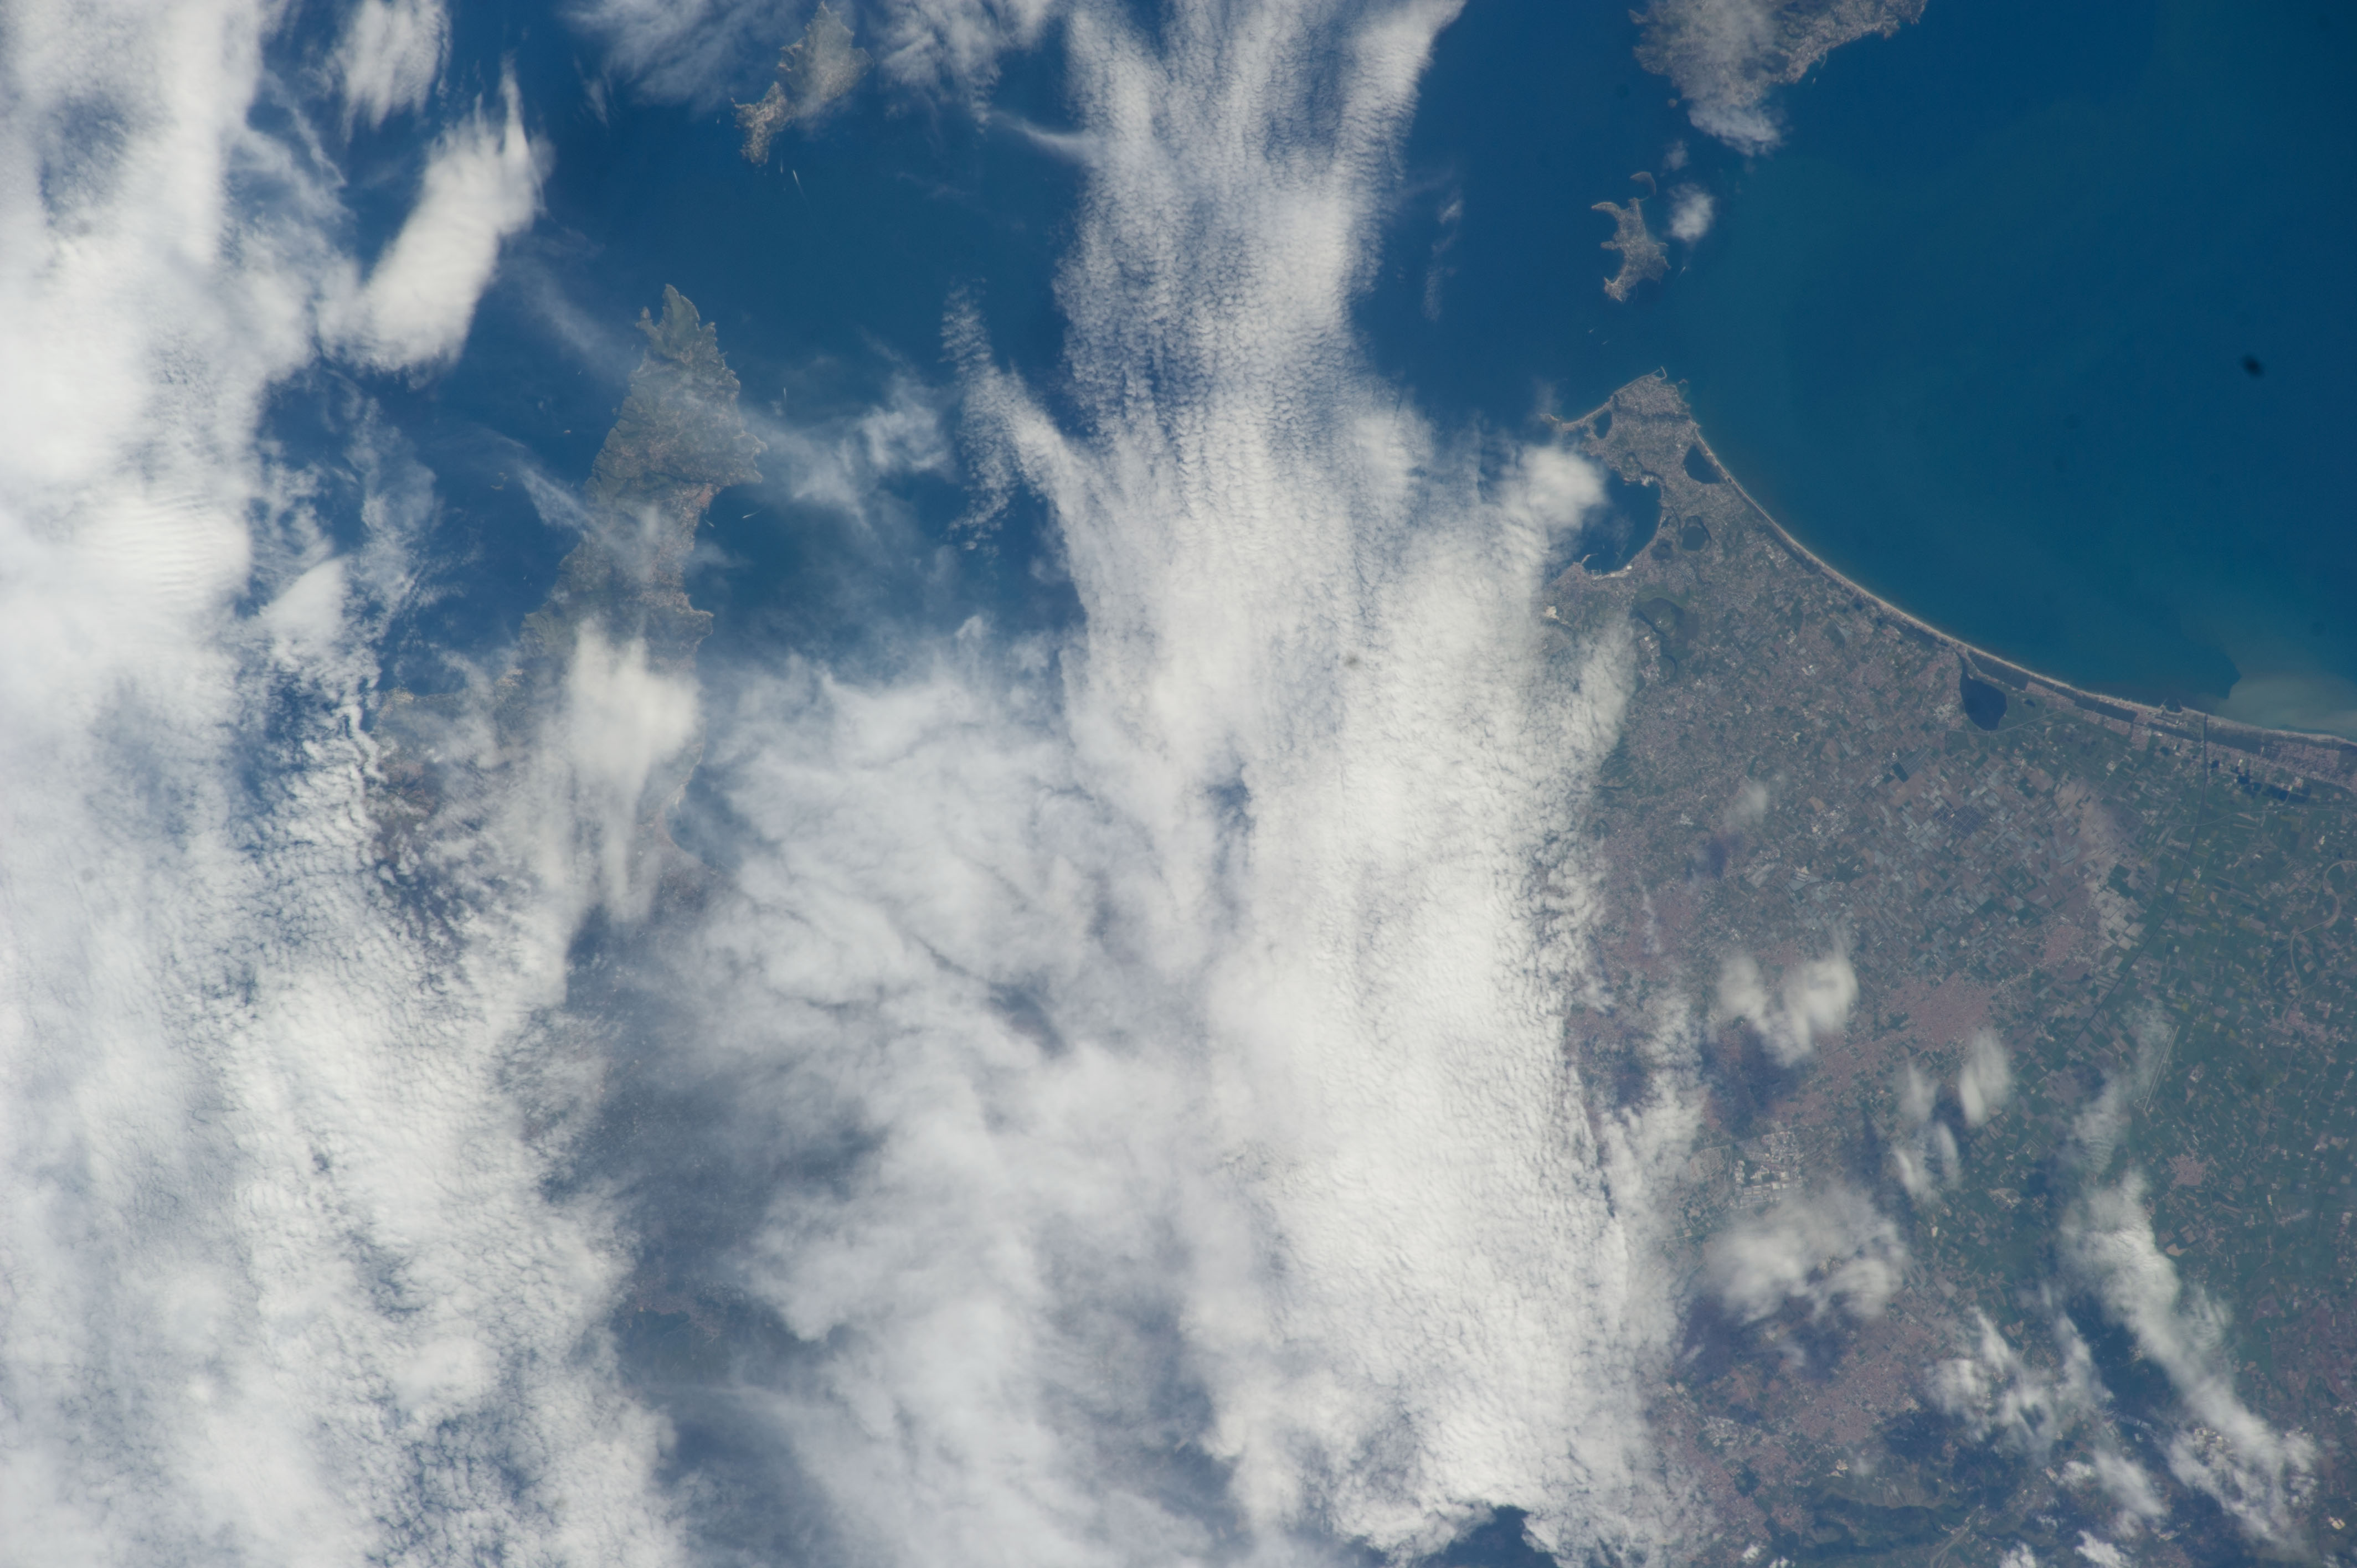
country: ITALY
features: VESUVIO VOLCANO, NAPLES CITY, NAPLES GULF, COASTLINE
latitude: 40.8
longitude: 14.3
